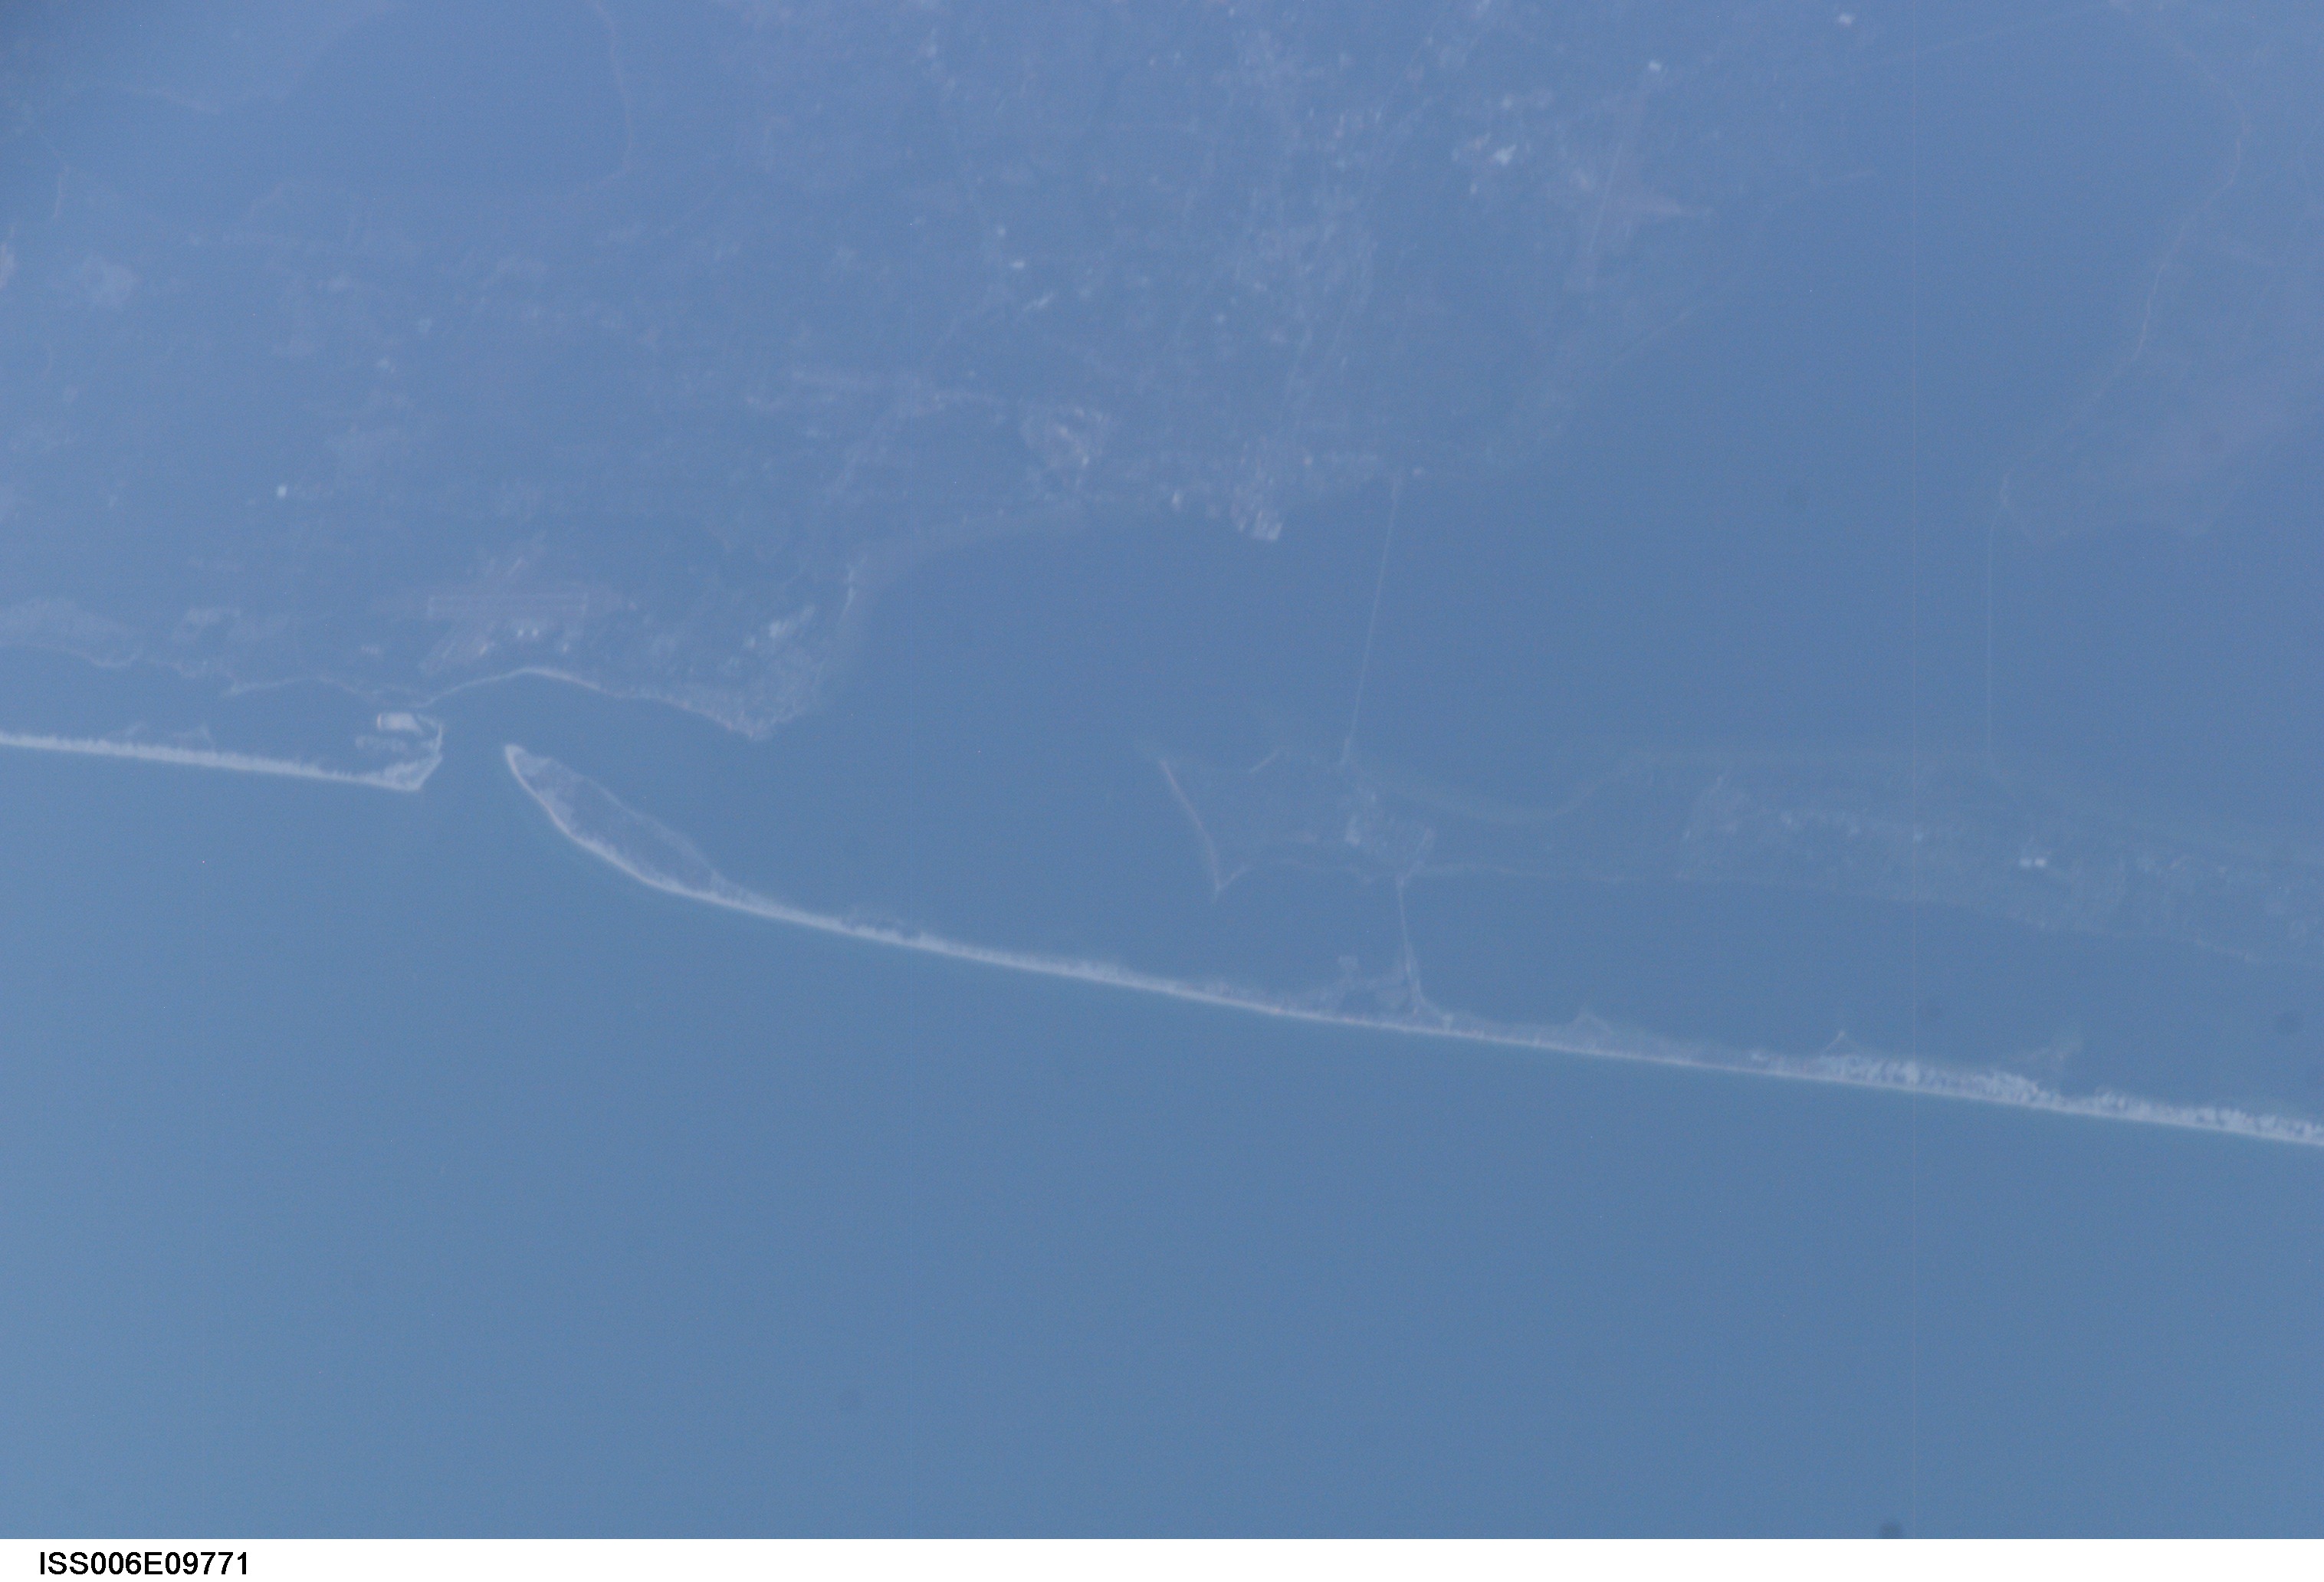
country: USA-FLORIDA
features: GULF ISLANDS NATIONAL SEASHORE
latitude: 30.5
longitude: -87.0
